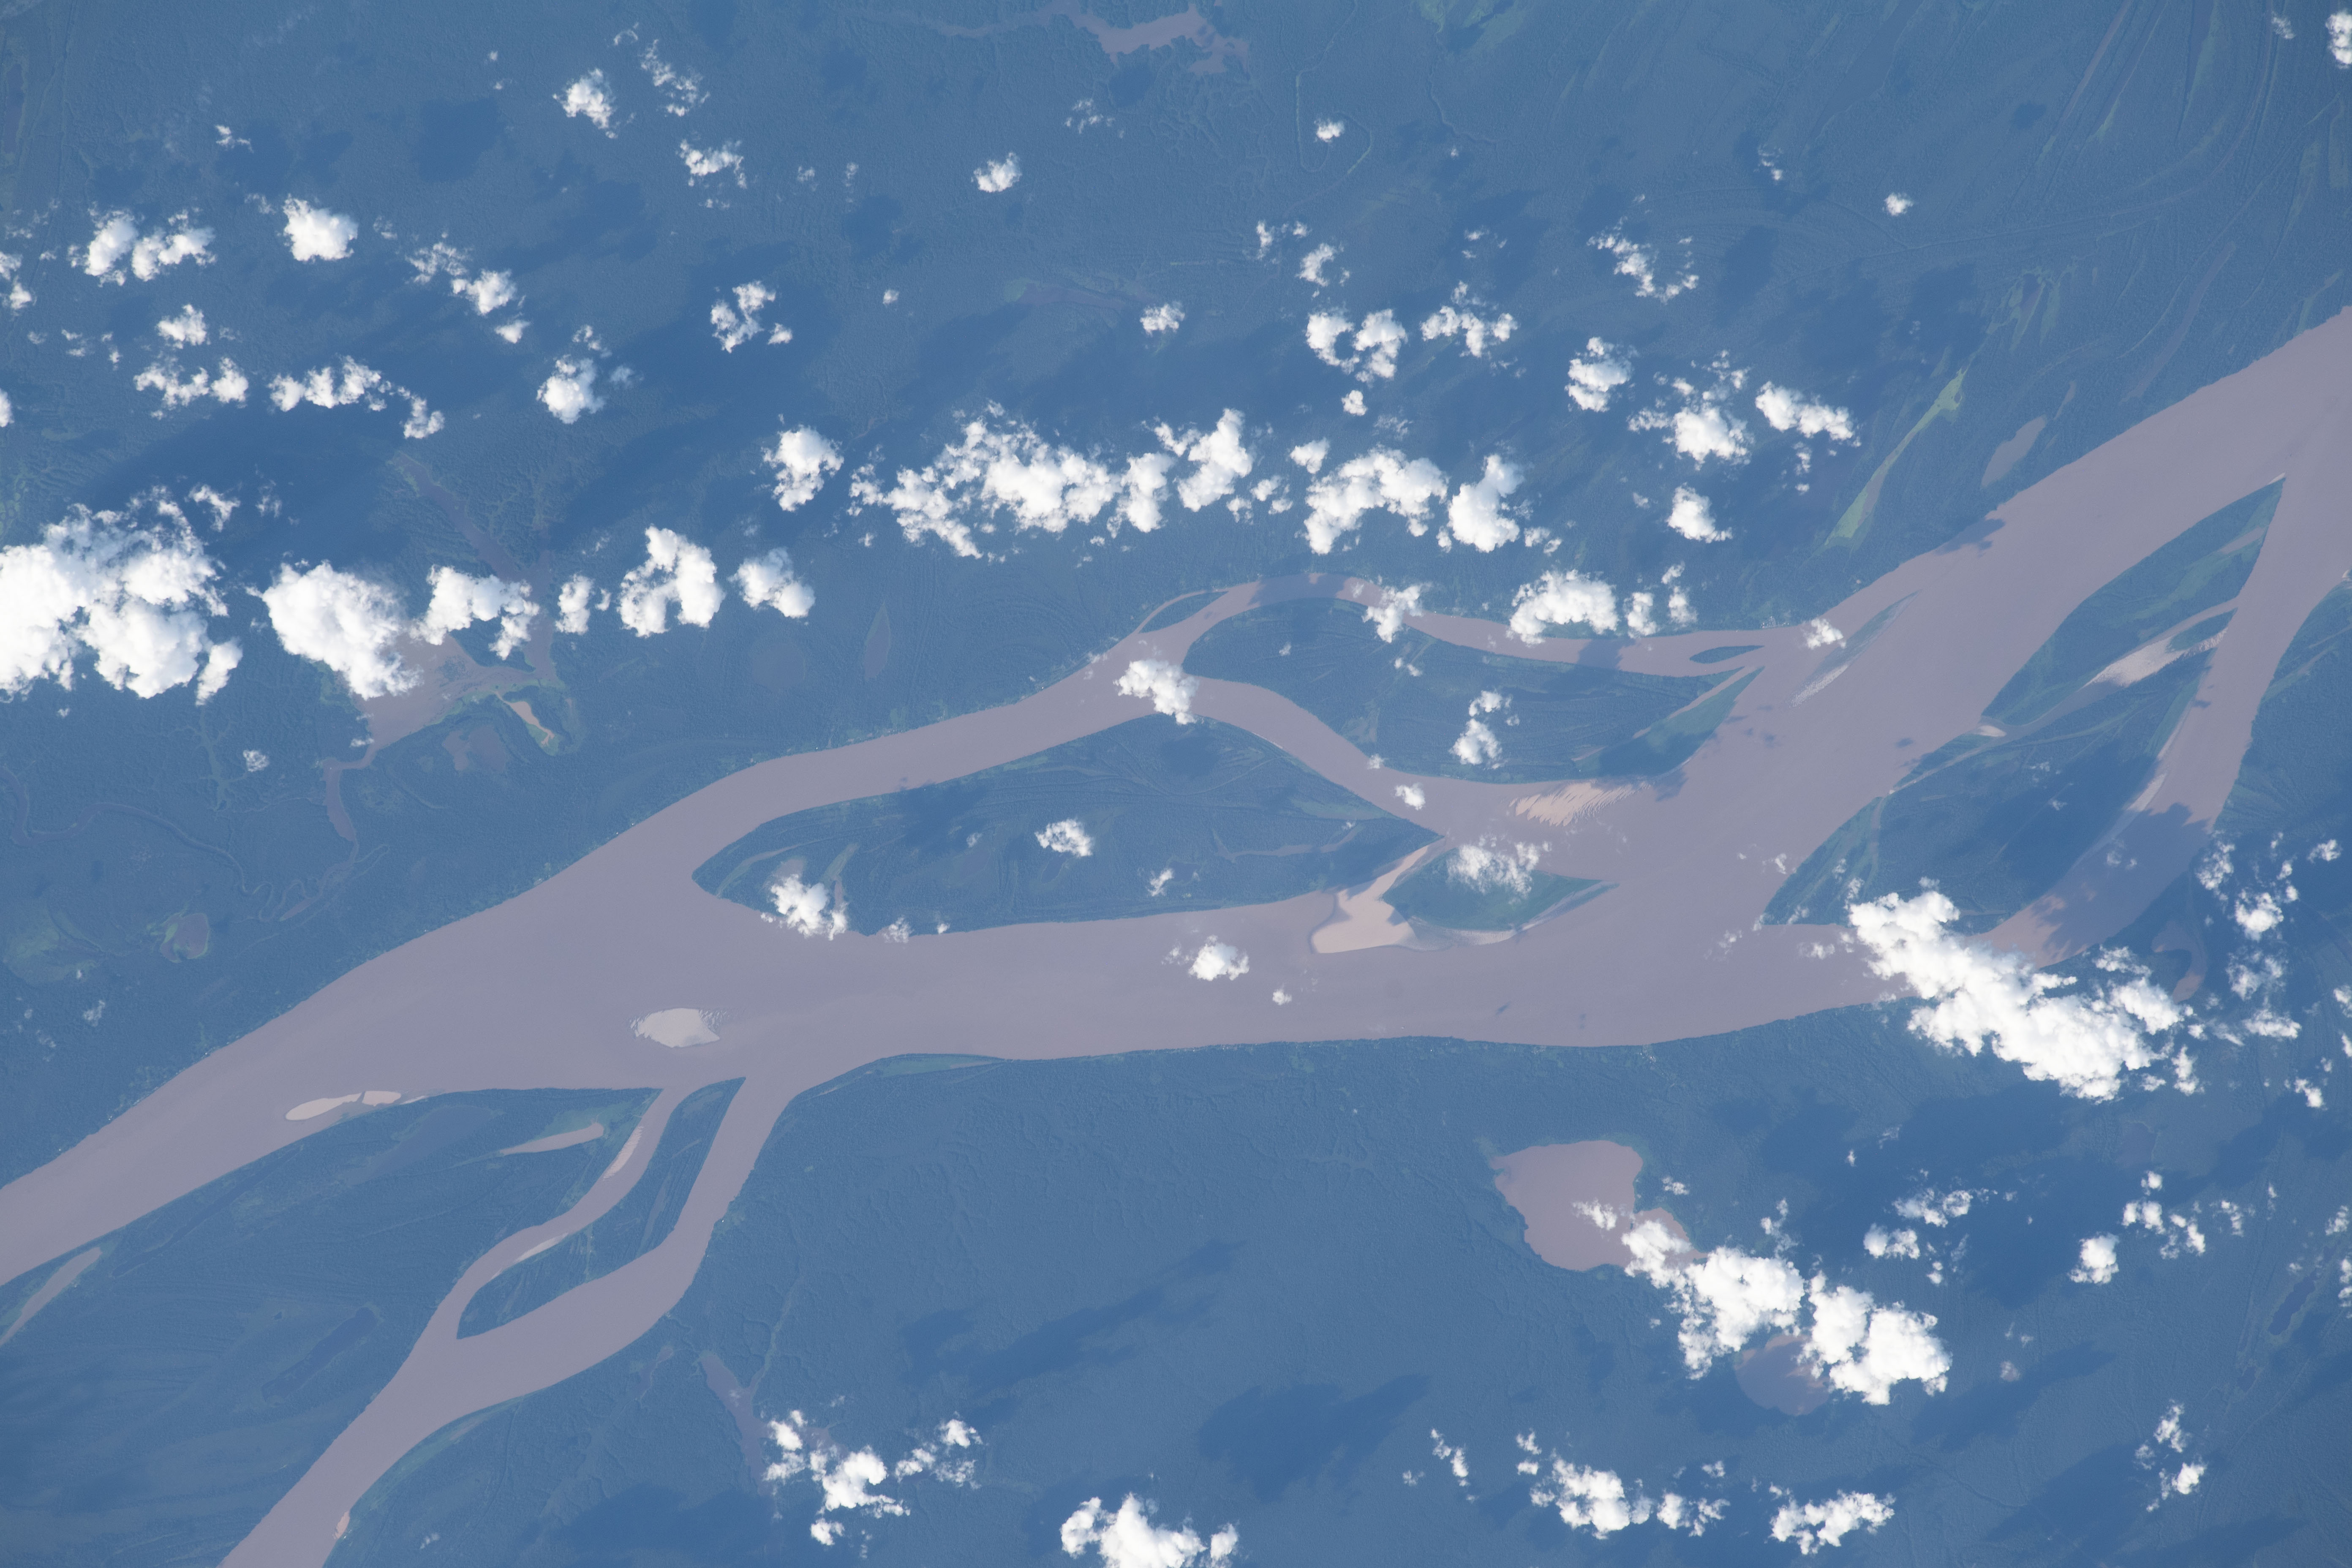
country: BRAZIL
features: AMAZON RIVER
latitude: -3.9
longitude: -62.7
